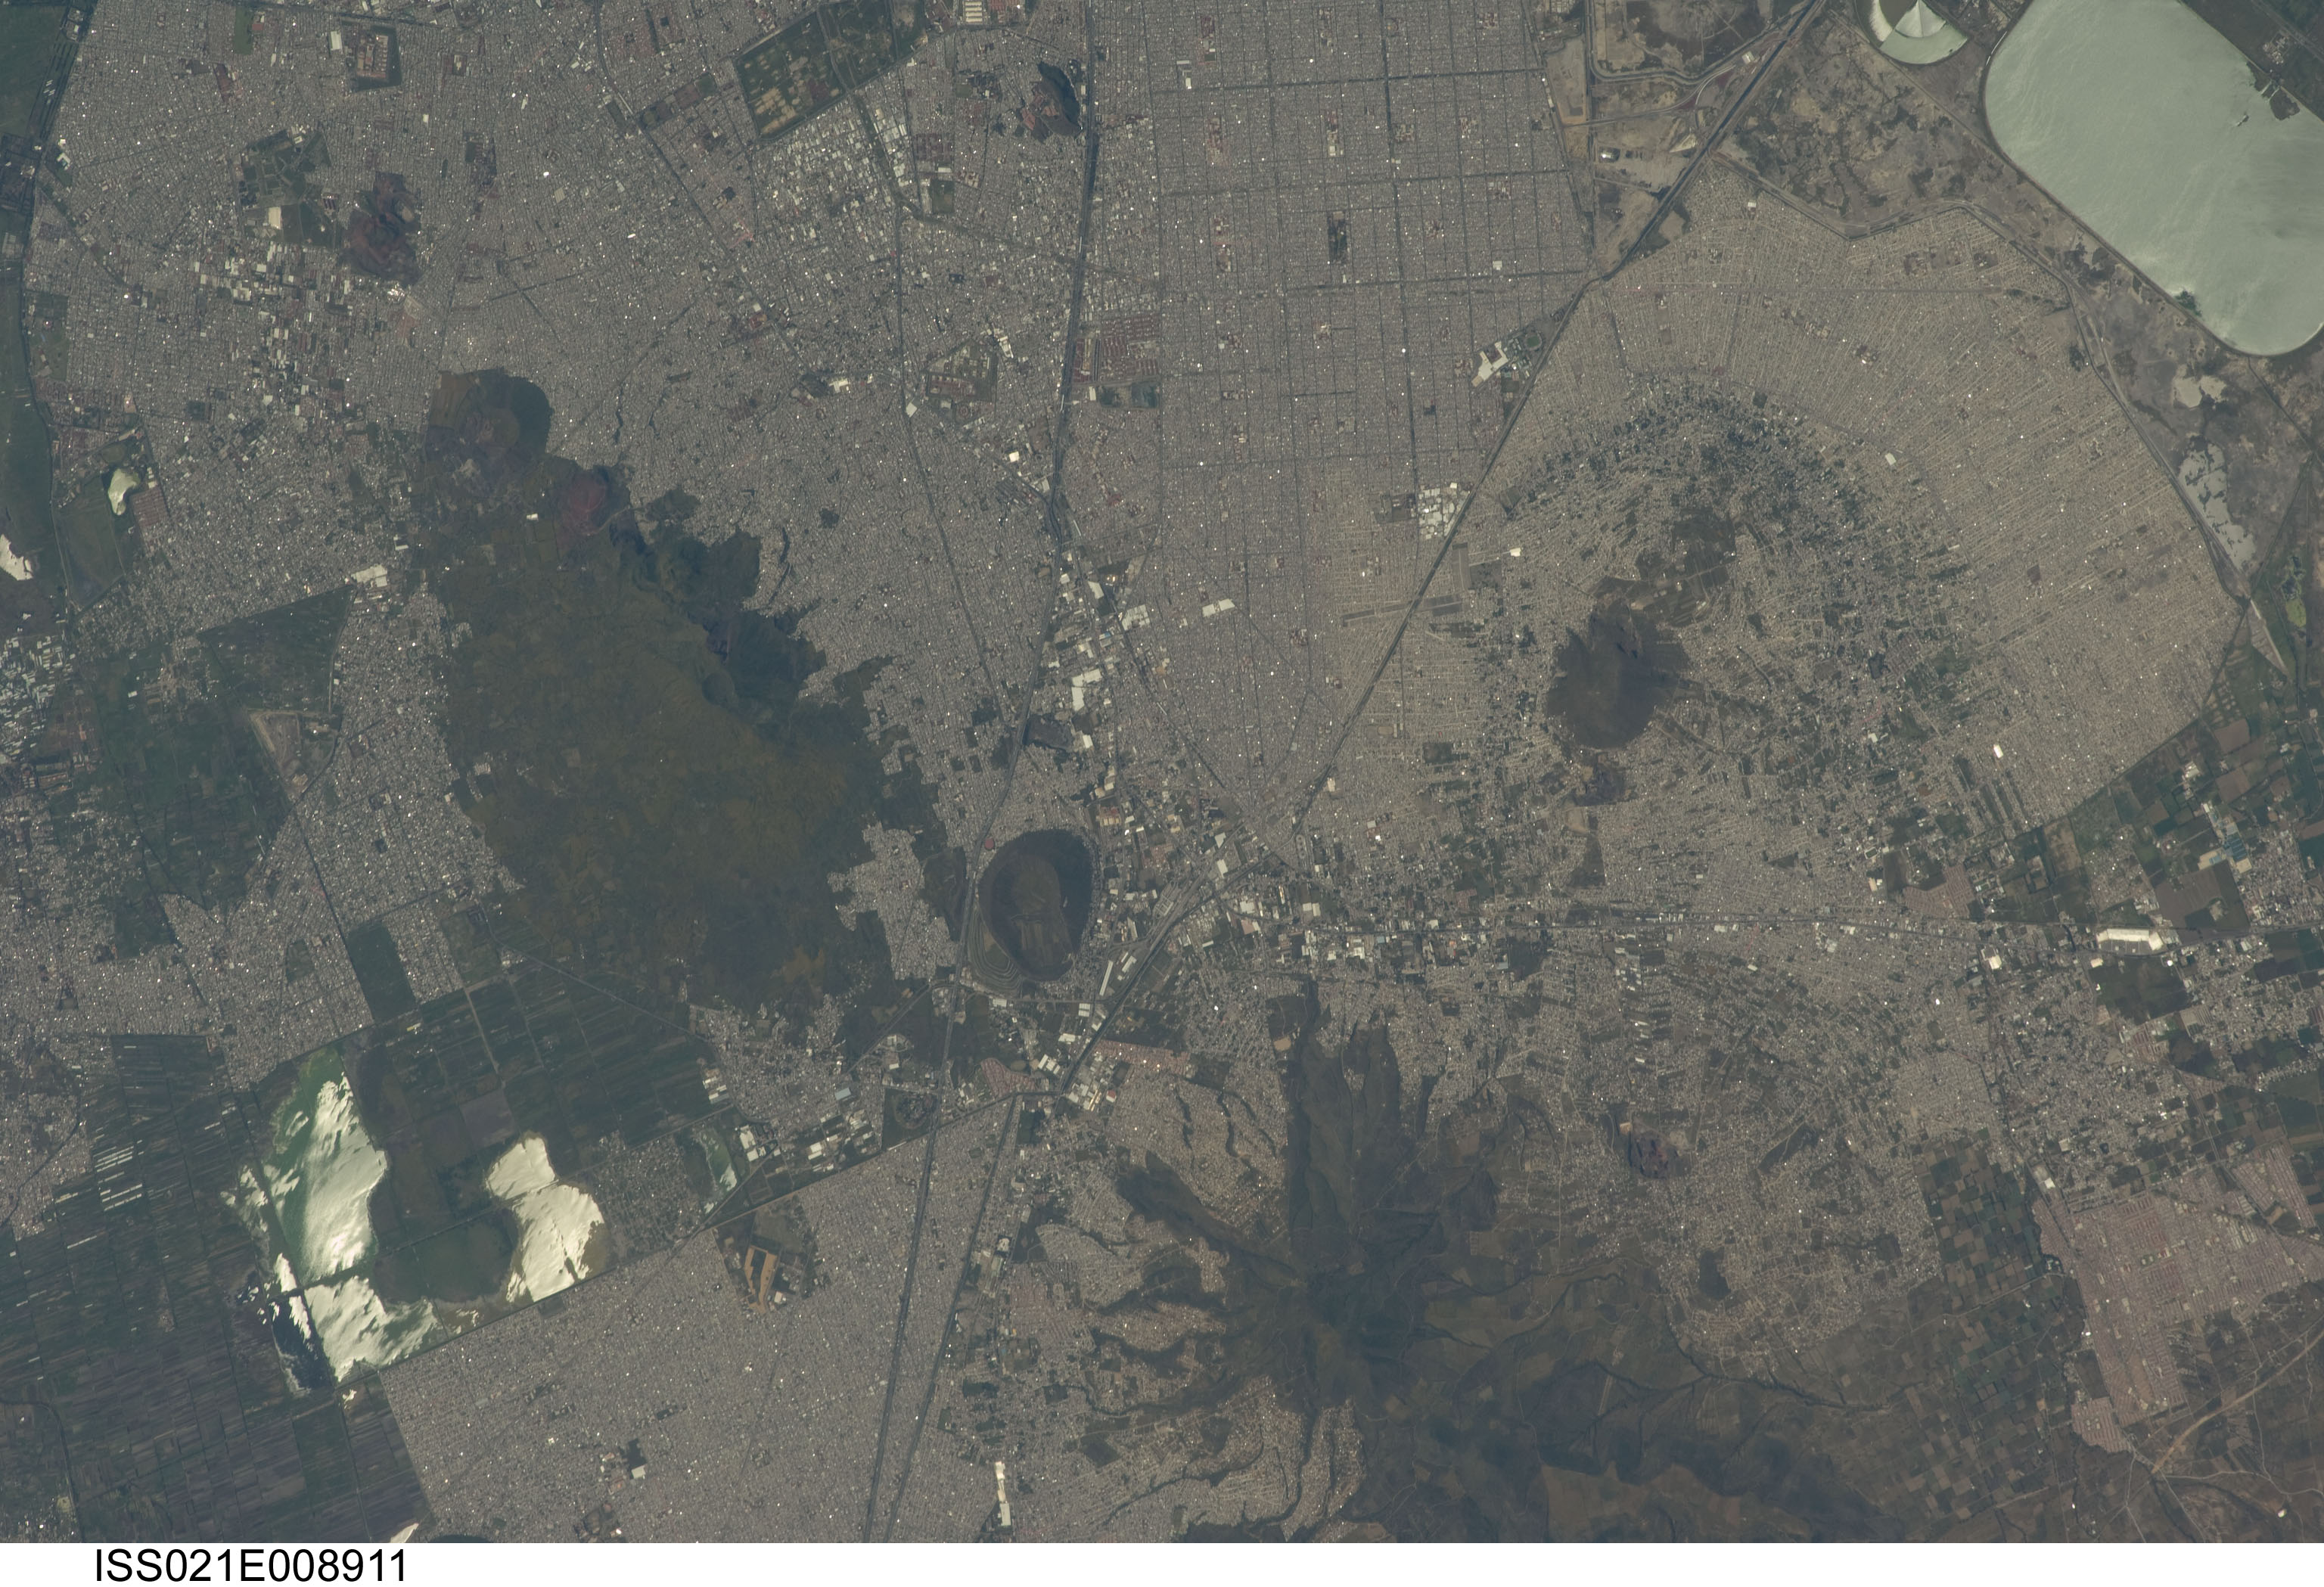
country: MEXICO
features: CERRO EL PINO,CHIMALHUACHE,GUADALUPE VOLCANO,LOS REYES,MEXICO
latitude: 19.3
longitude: -99.0
